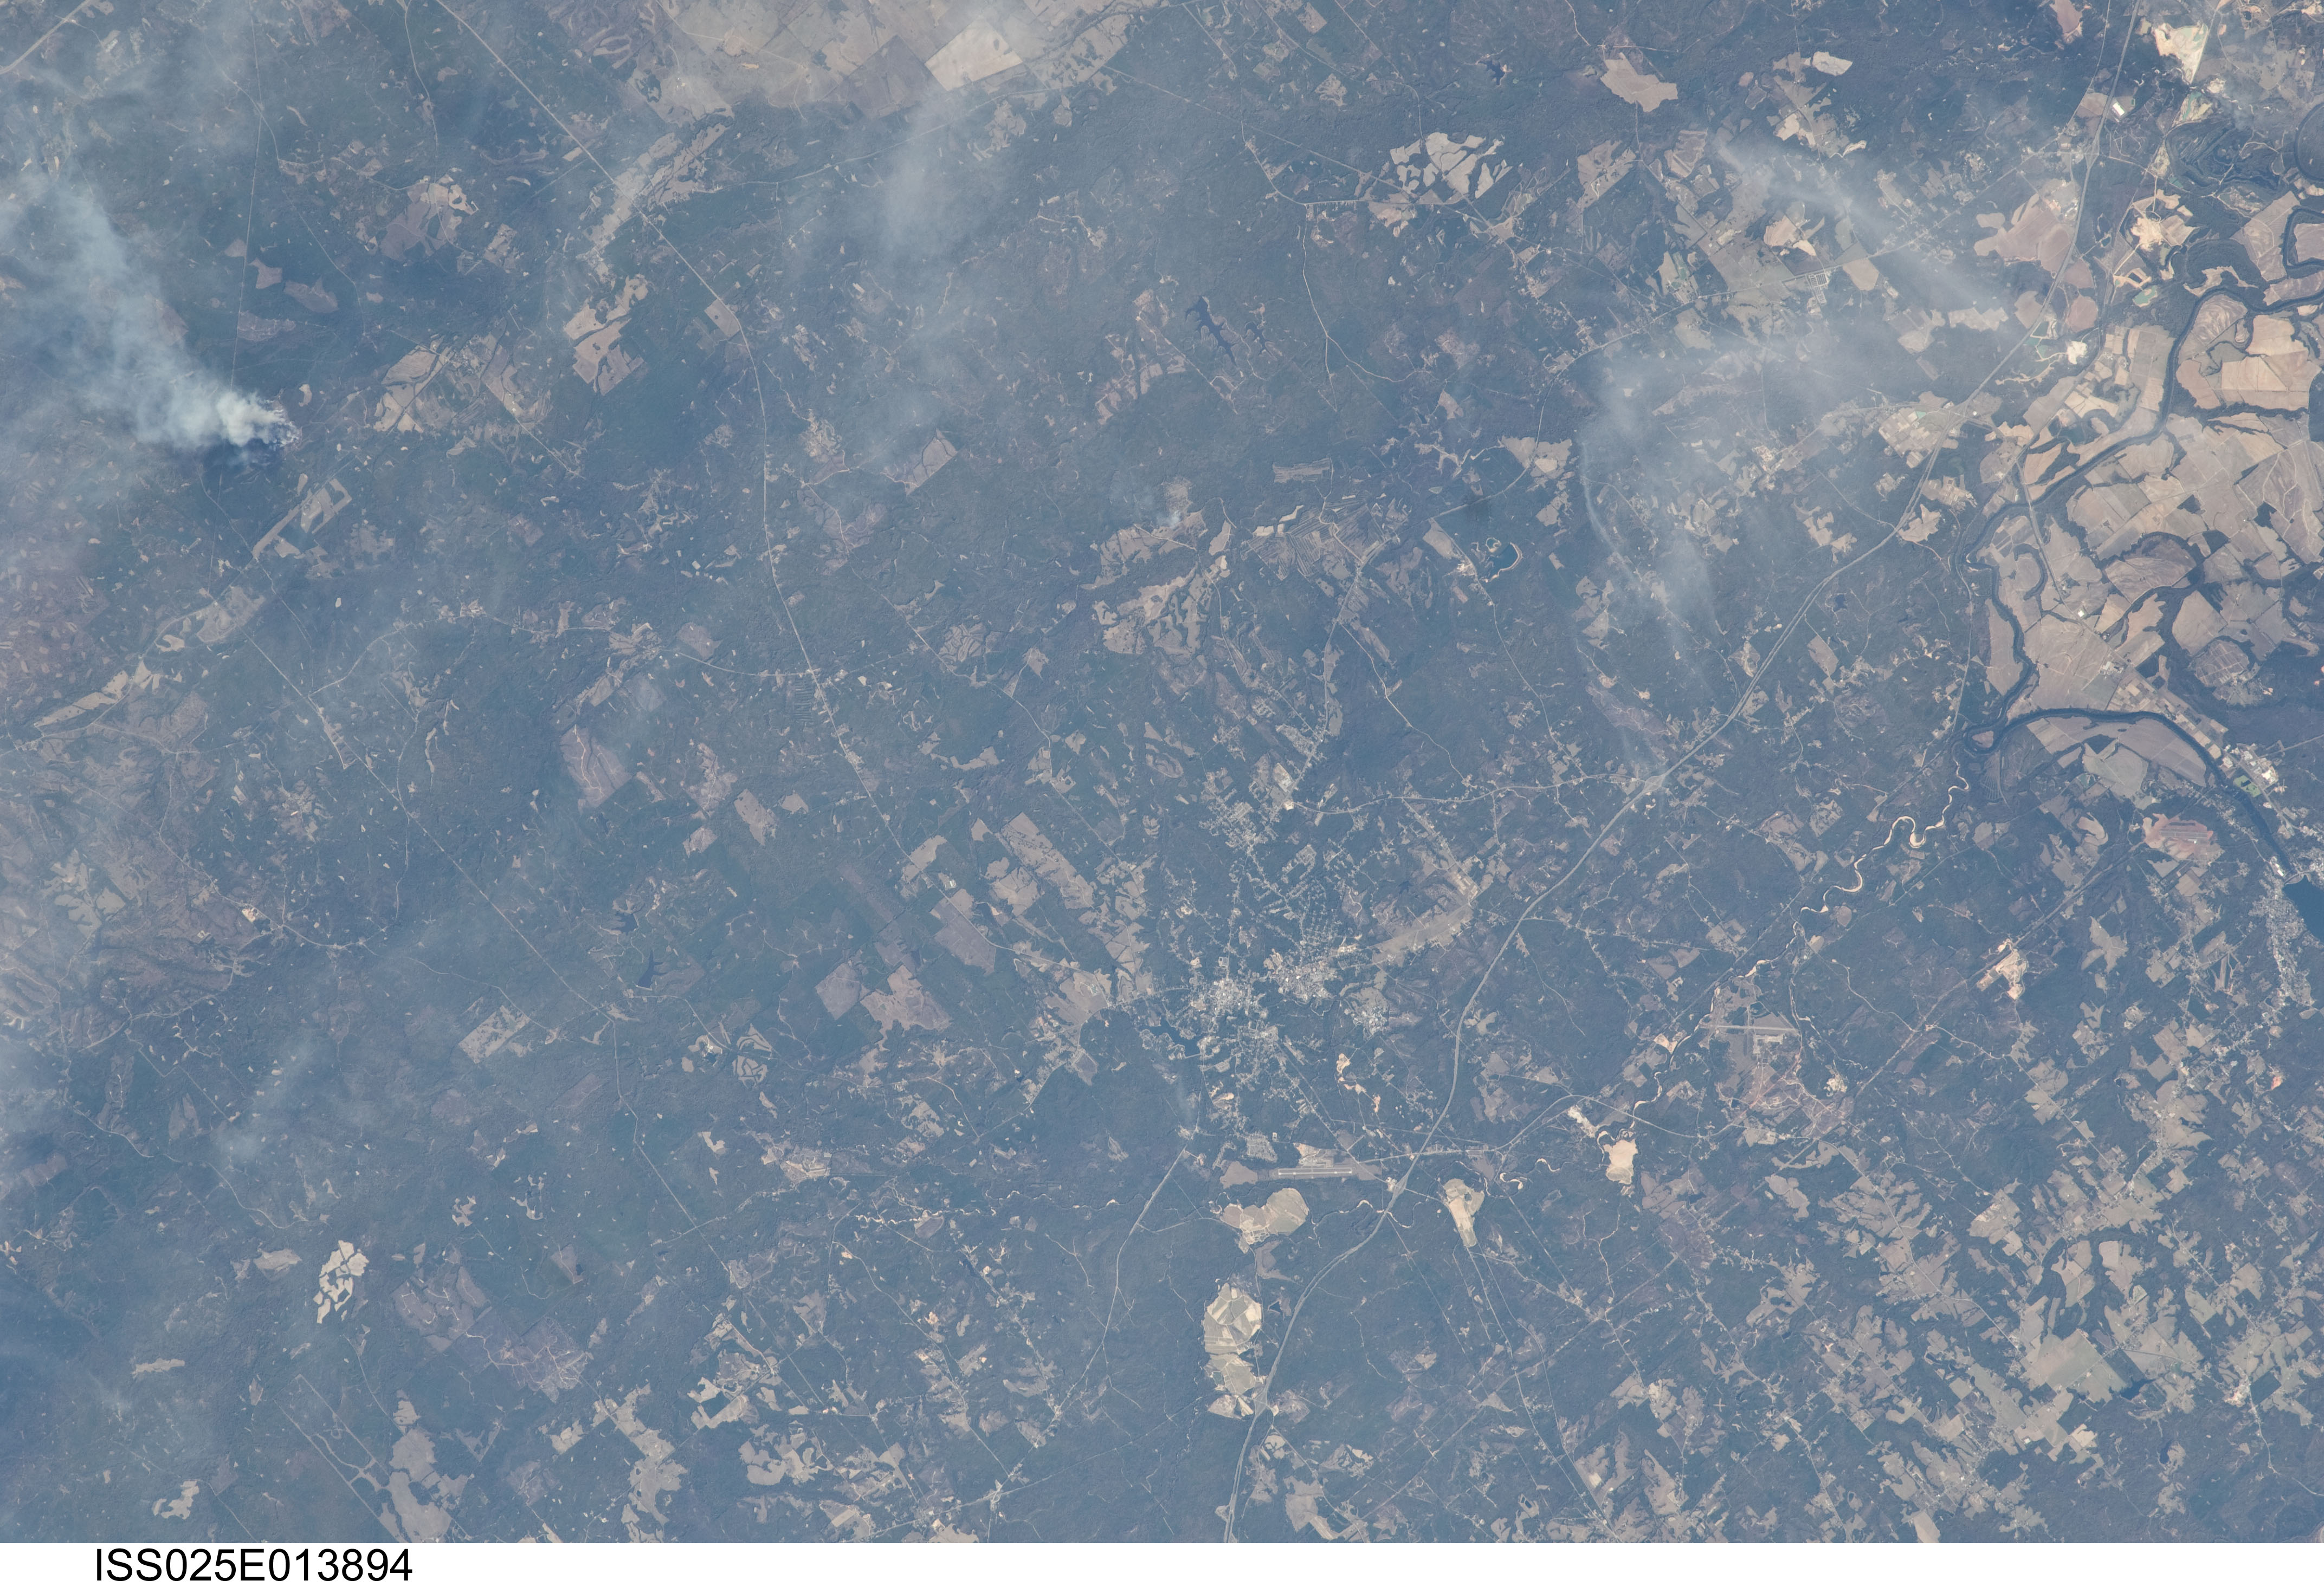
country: USA-ALABAMA
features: TUSKEGEE, I-85, TALLAPOOSA R., FOR., AGR.
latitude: 32.4
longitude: -85.7
